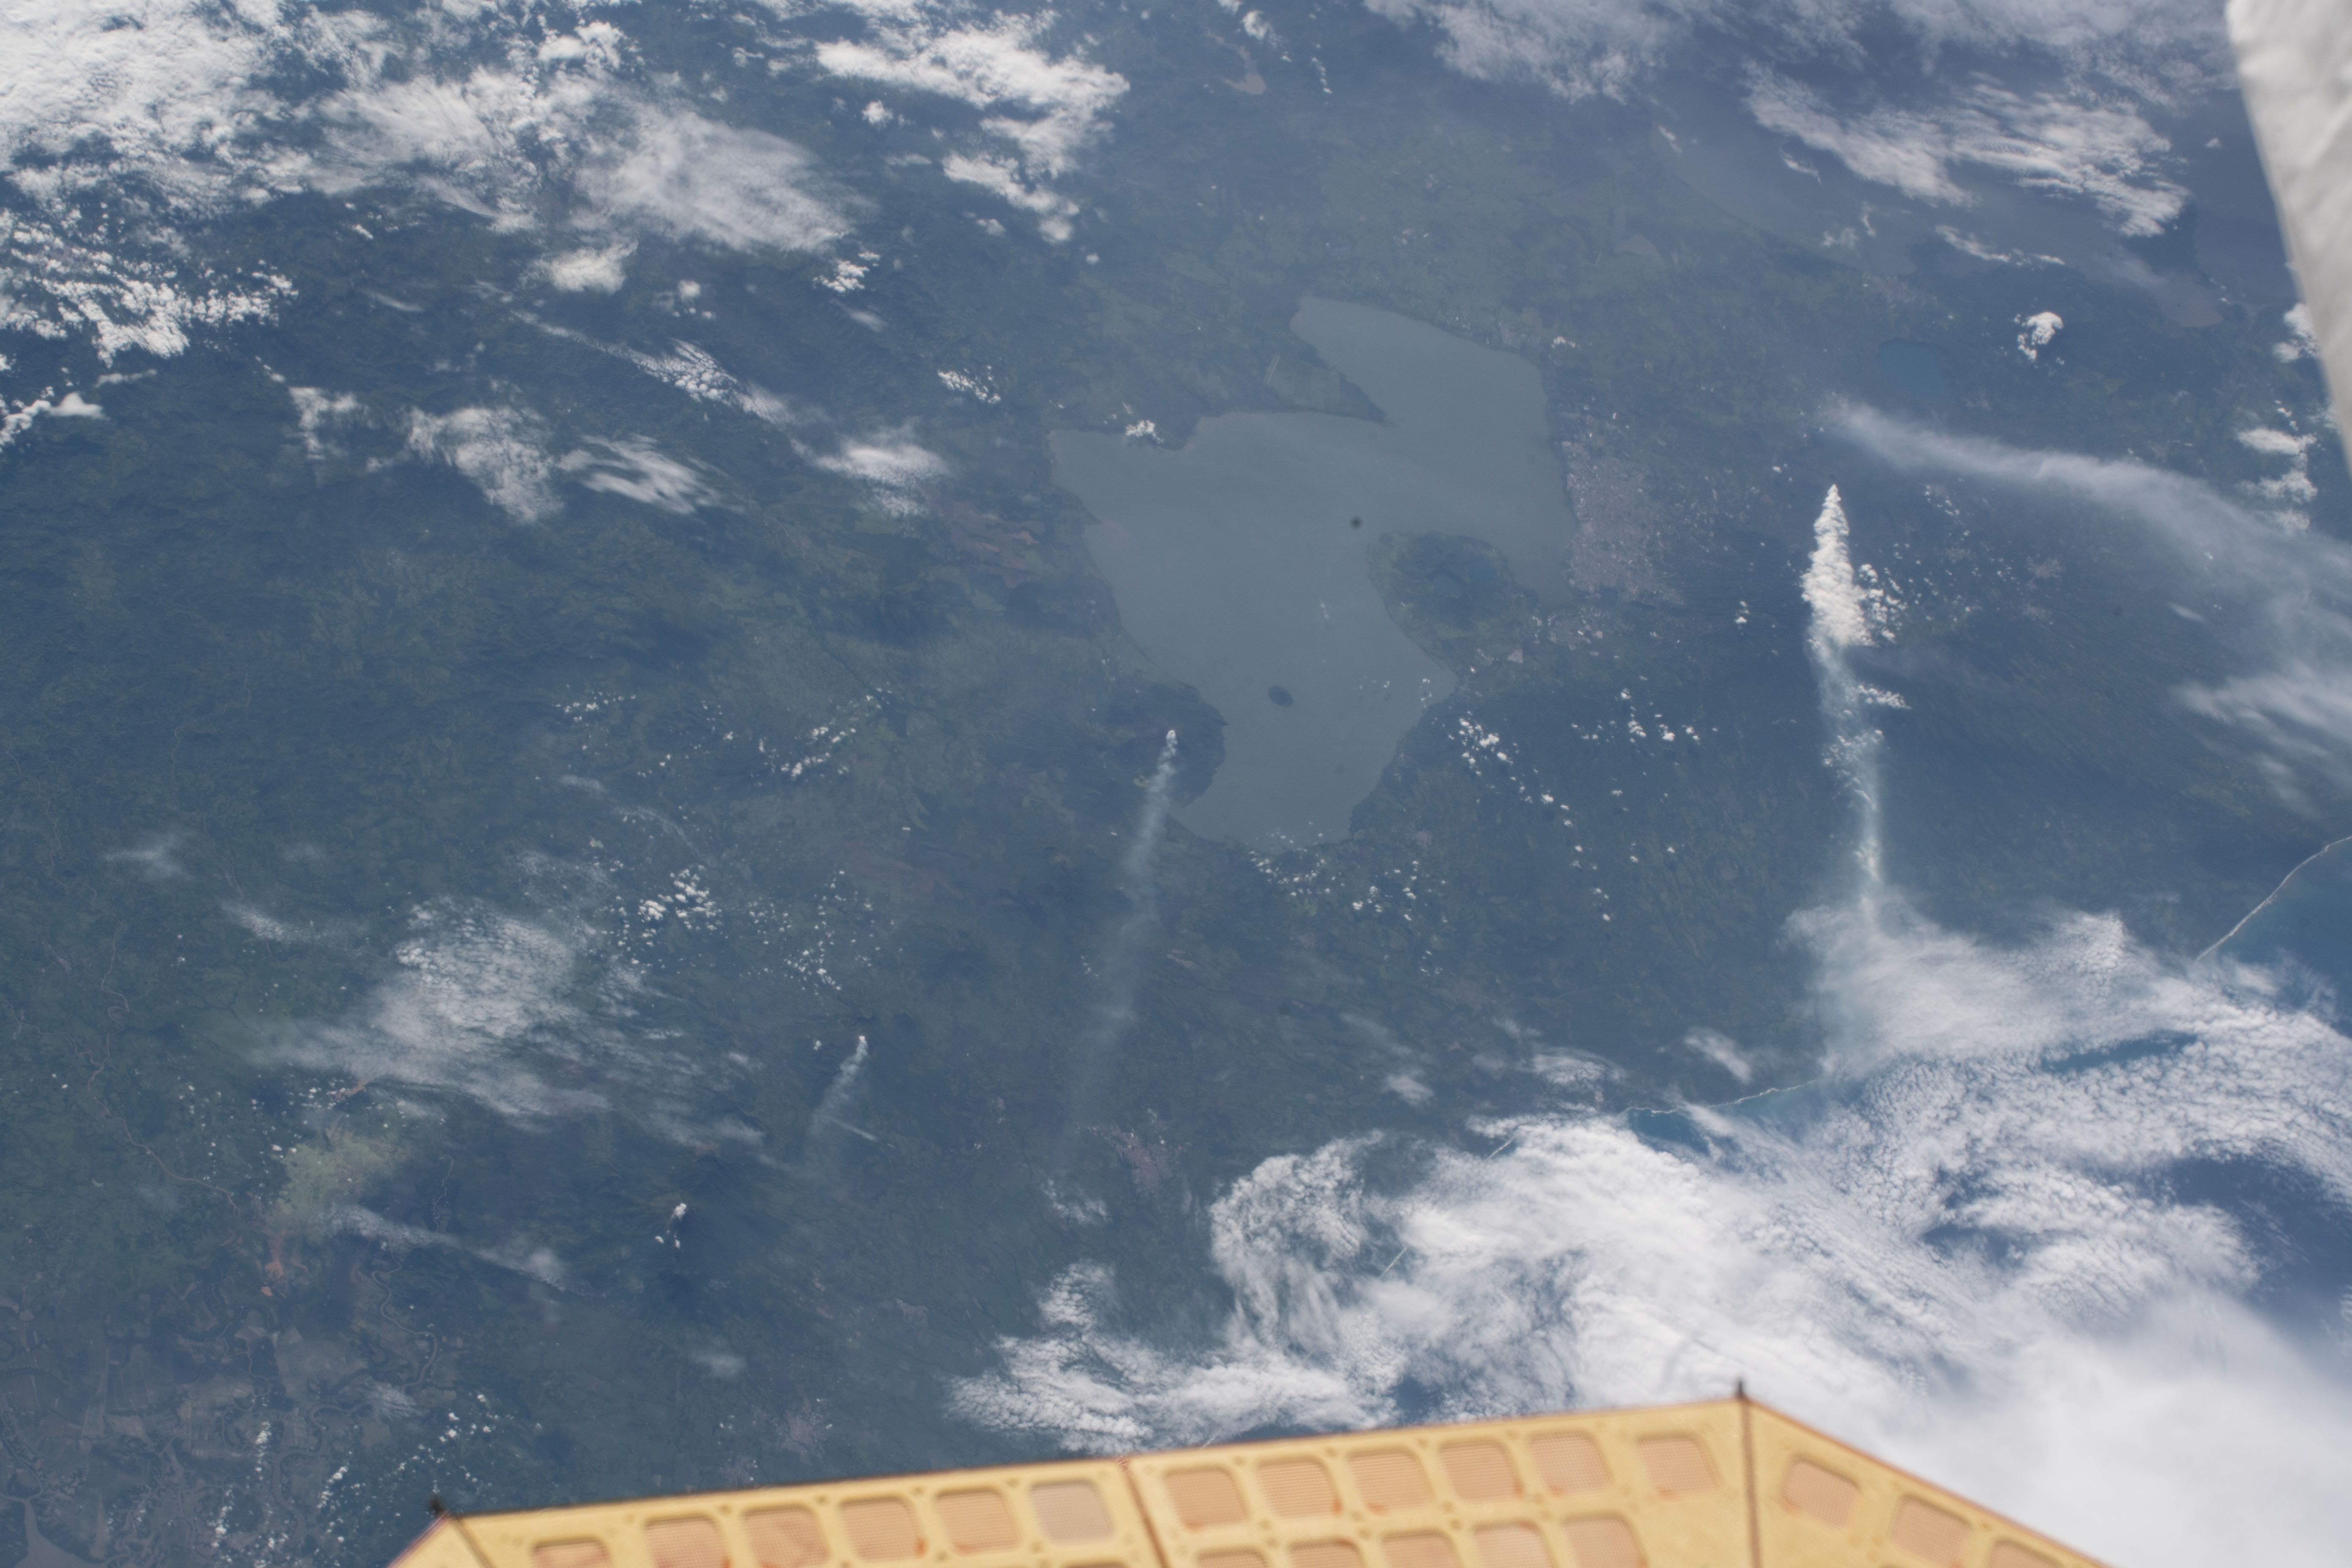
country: NICARAGUA
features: PACIFIC OCEAN, LAKE MANAGUA, LAKE NICARAGUA, MANAGUA, ISS PANEL
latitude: 12.4
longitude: -86.6
